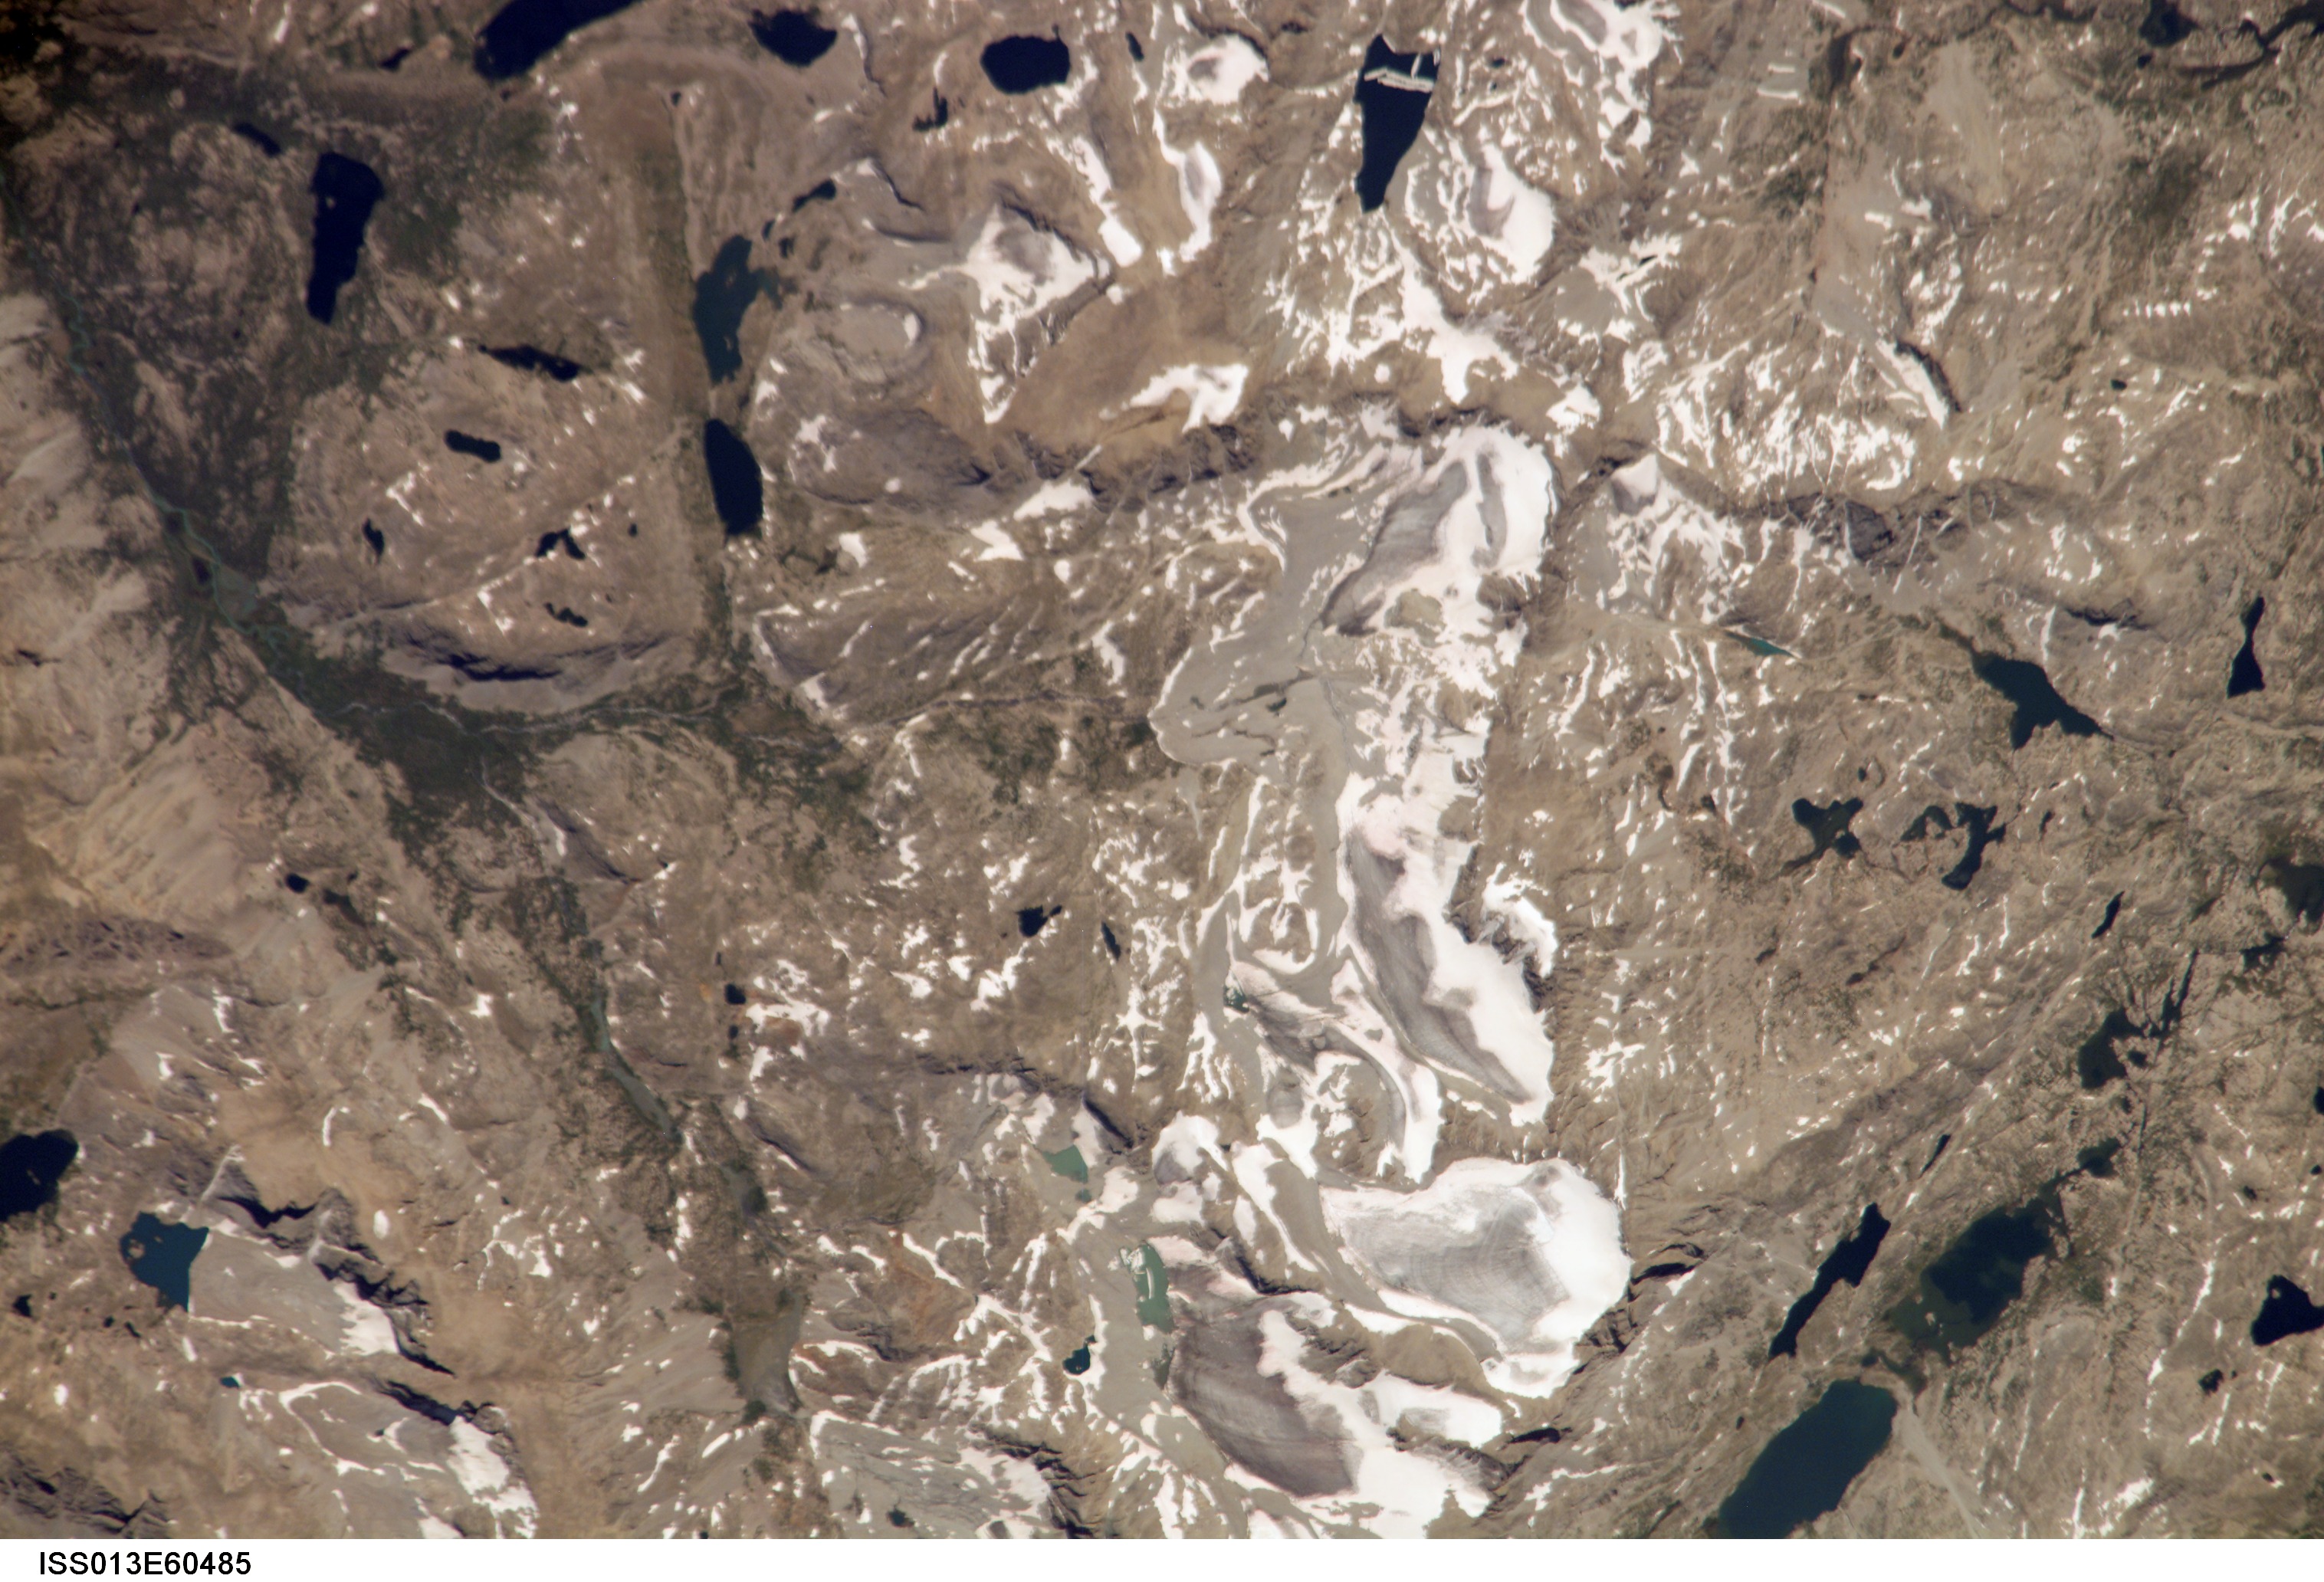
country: USA-WYOMING
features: WIND RIVER RA., SMALL L., GL.
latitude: 43.1
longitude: -109.6
